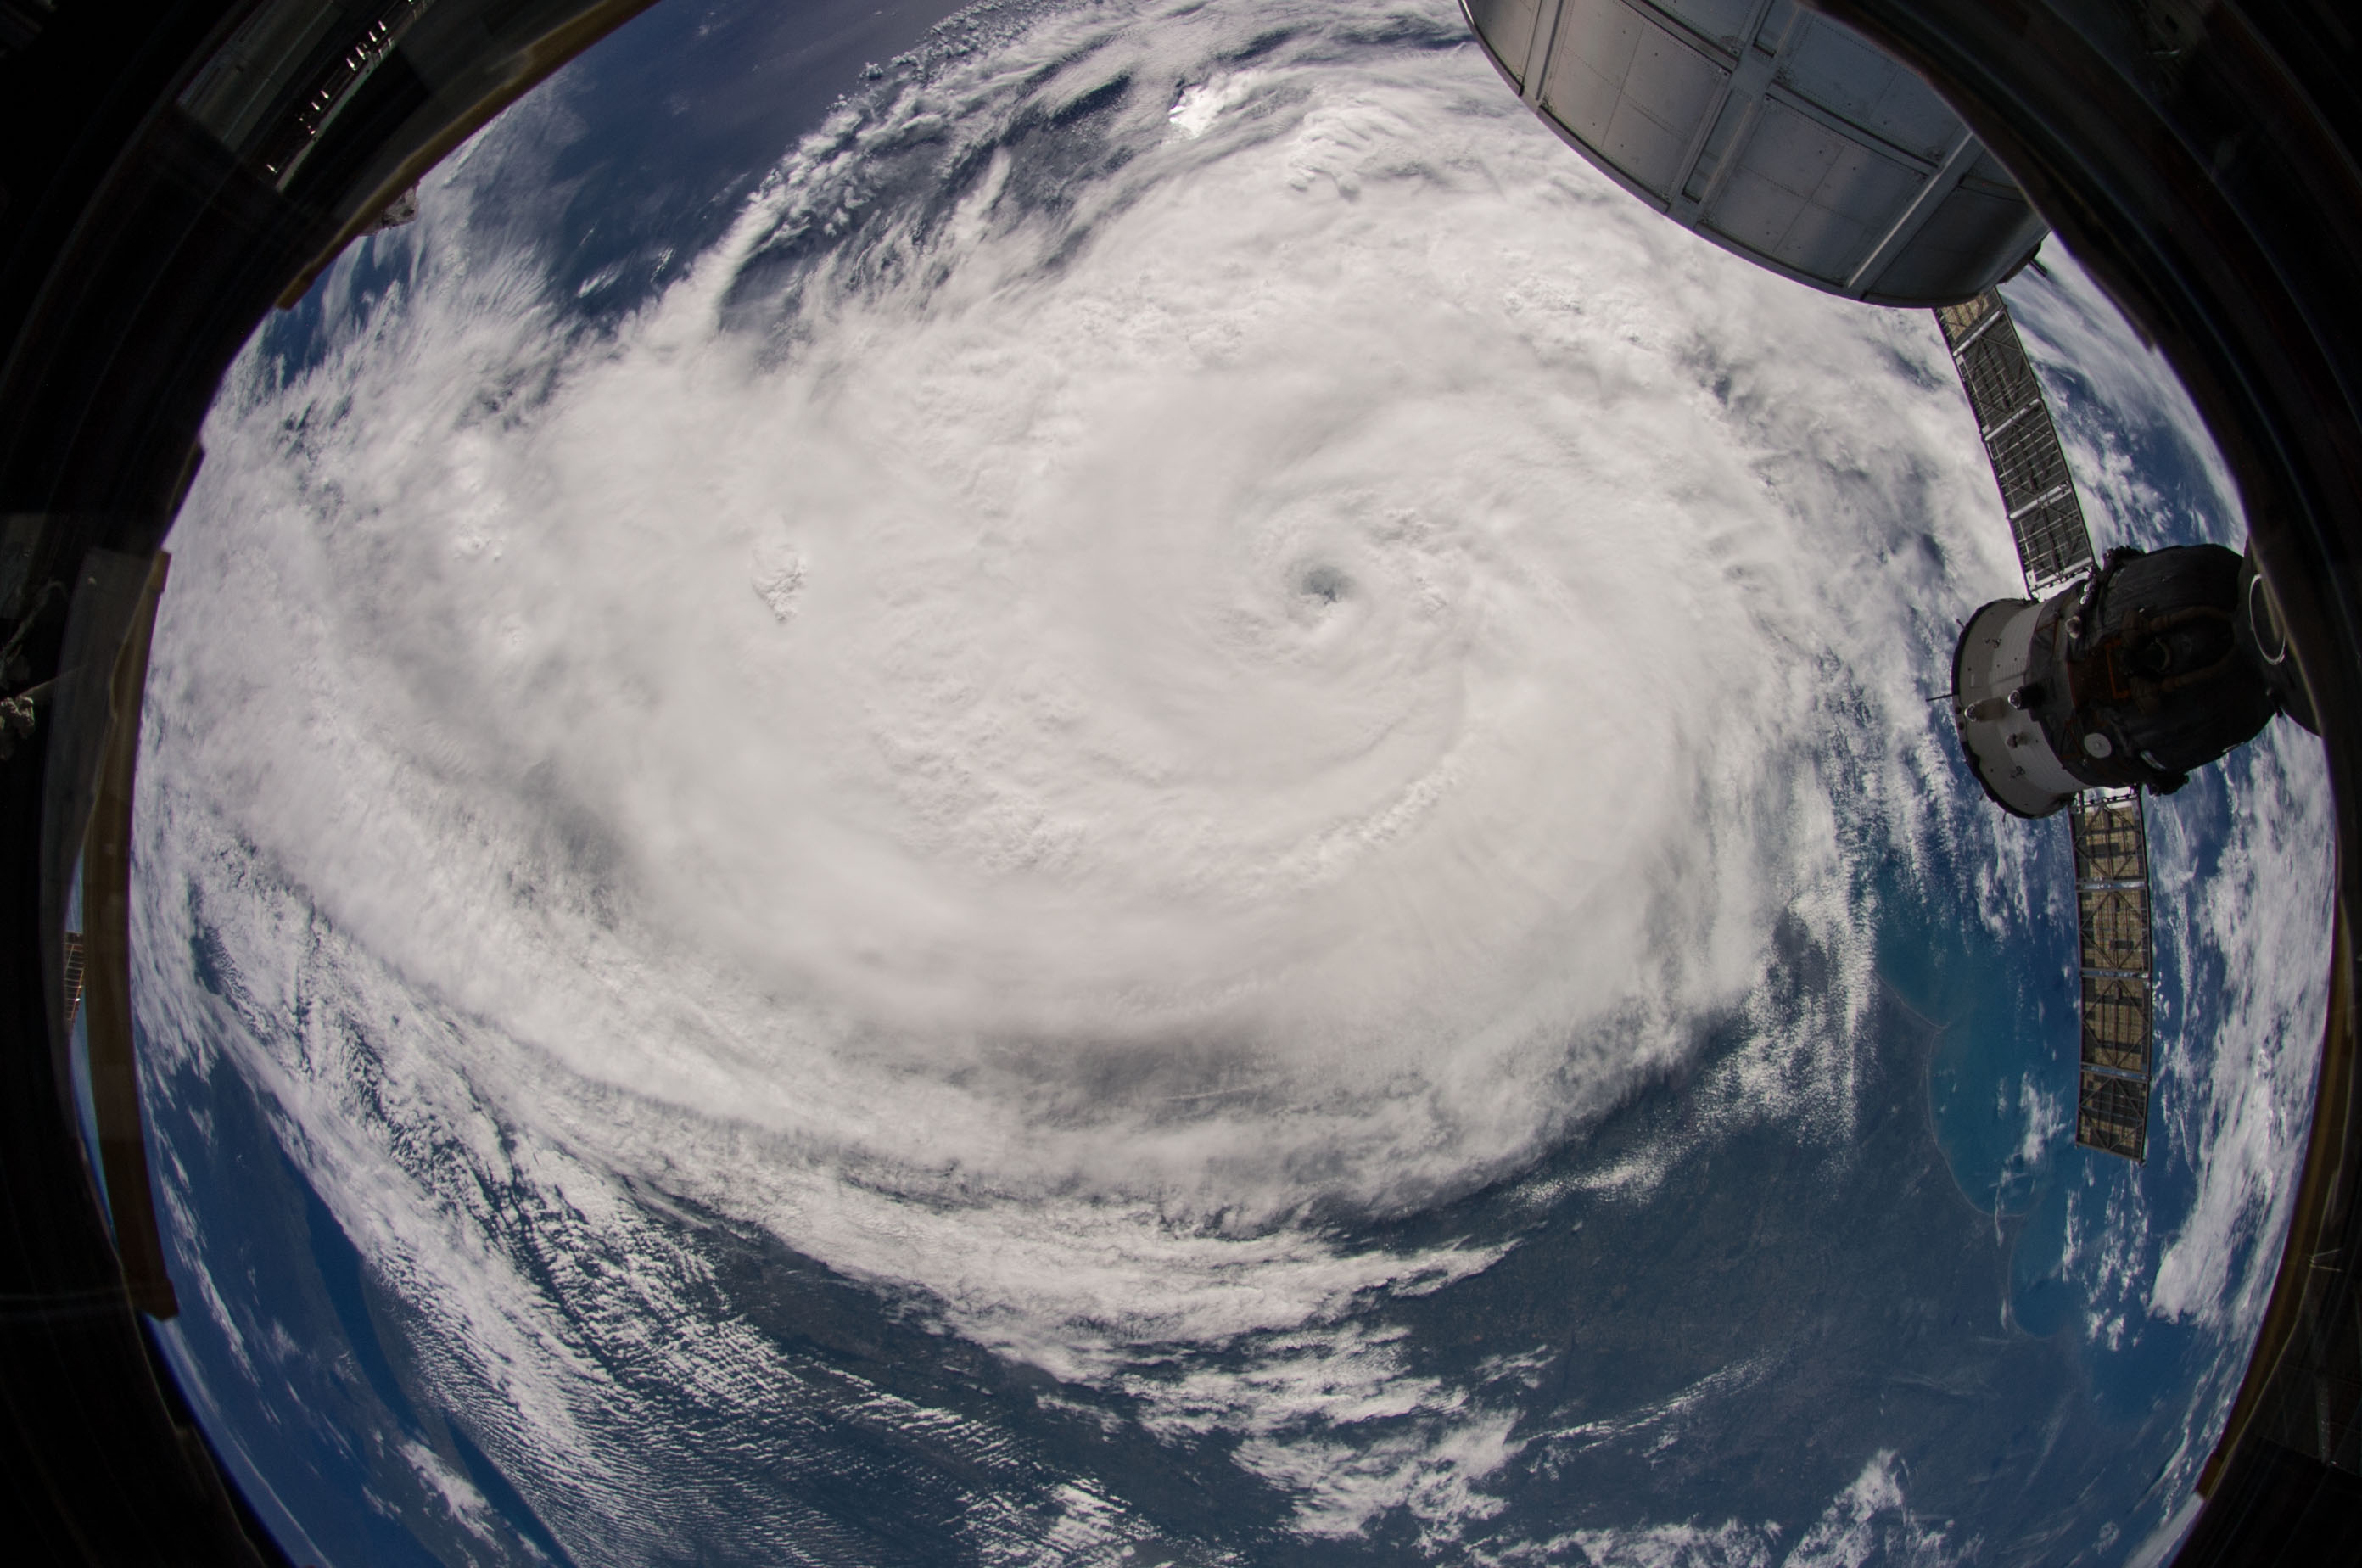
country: USA-SOUTH CAROLINA
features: HURRICANE ARTHUR, BANDS, EYE, ISS, C. LOOKOUT, GREAT LAKES
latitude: 32.0
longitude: -78.5
